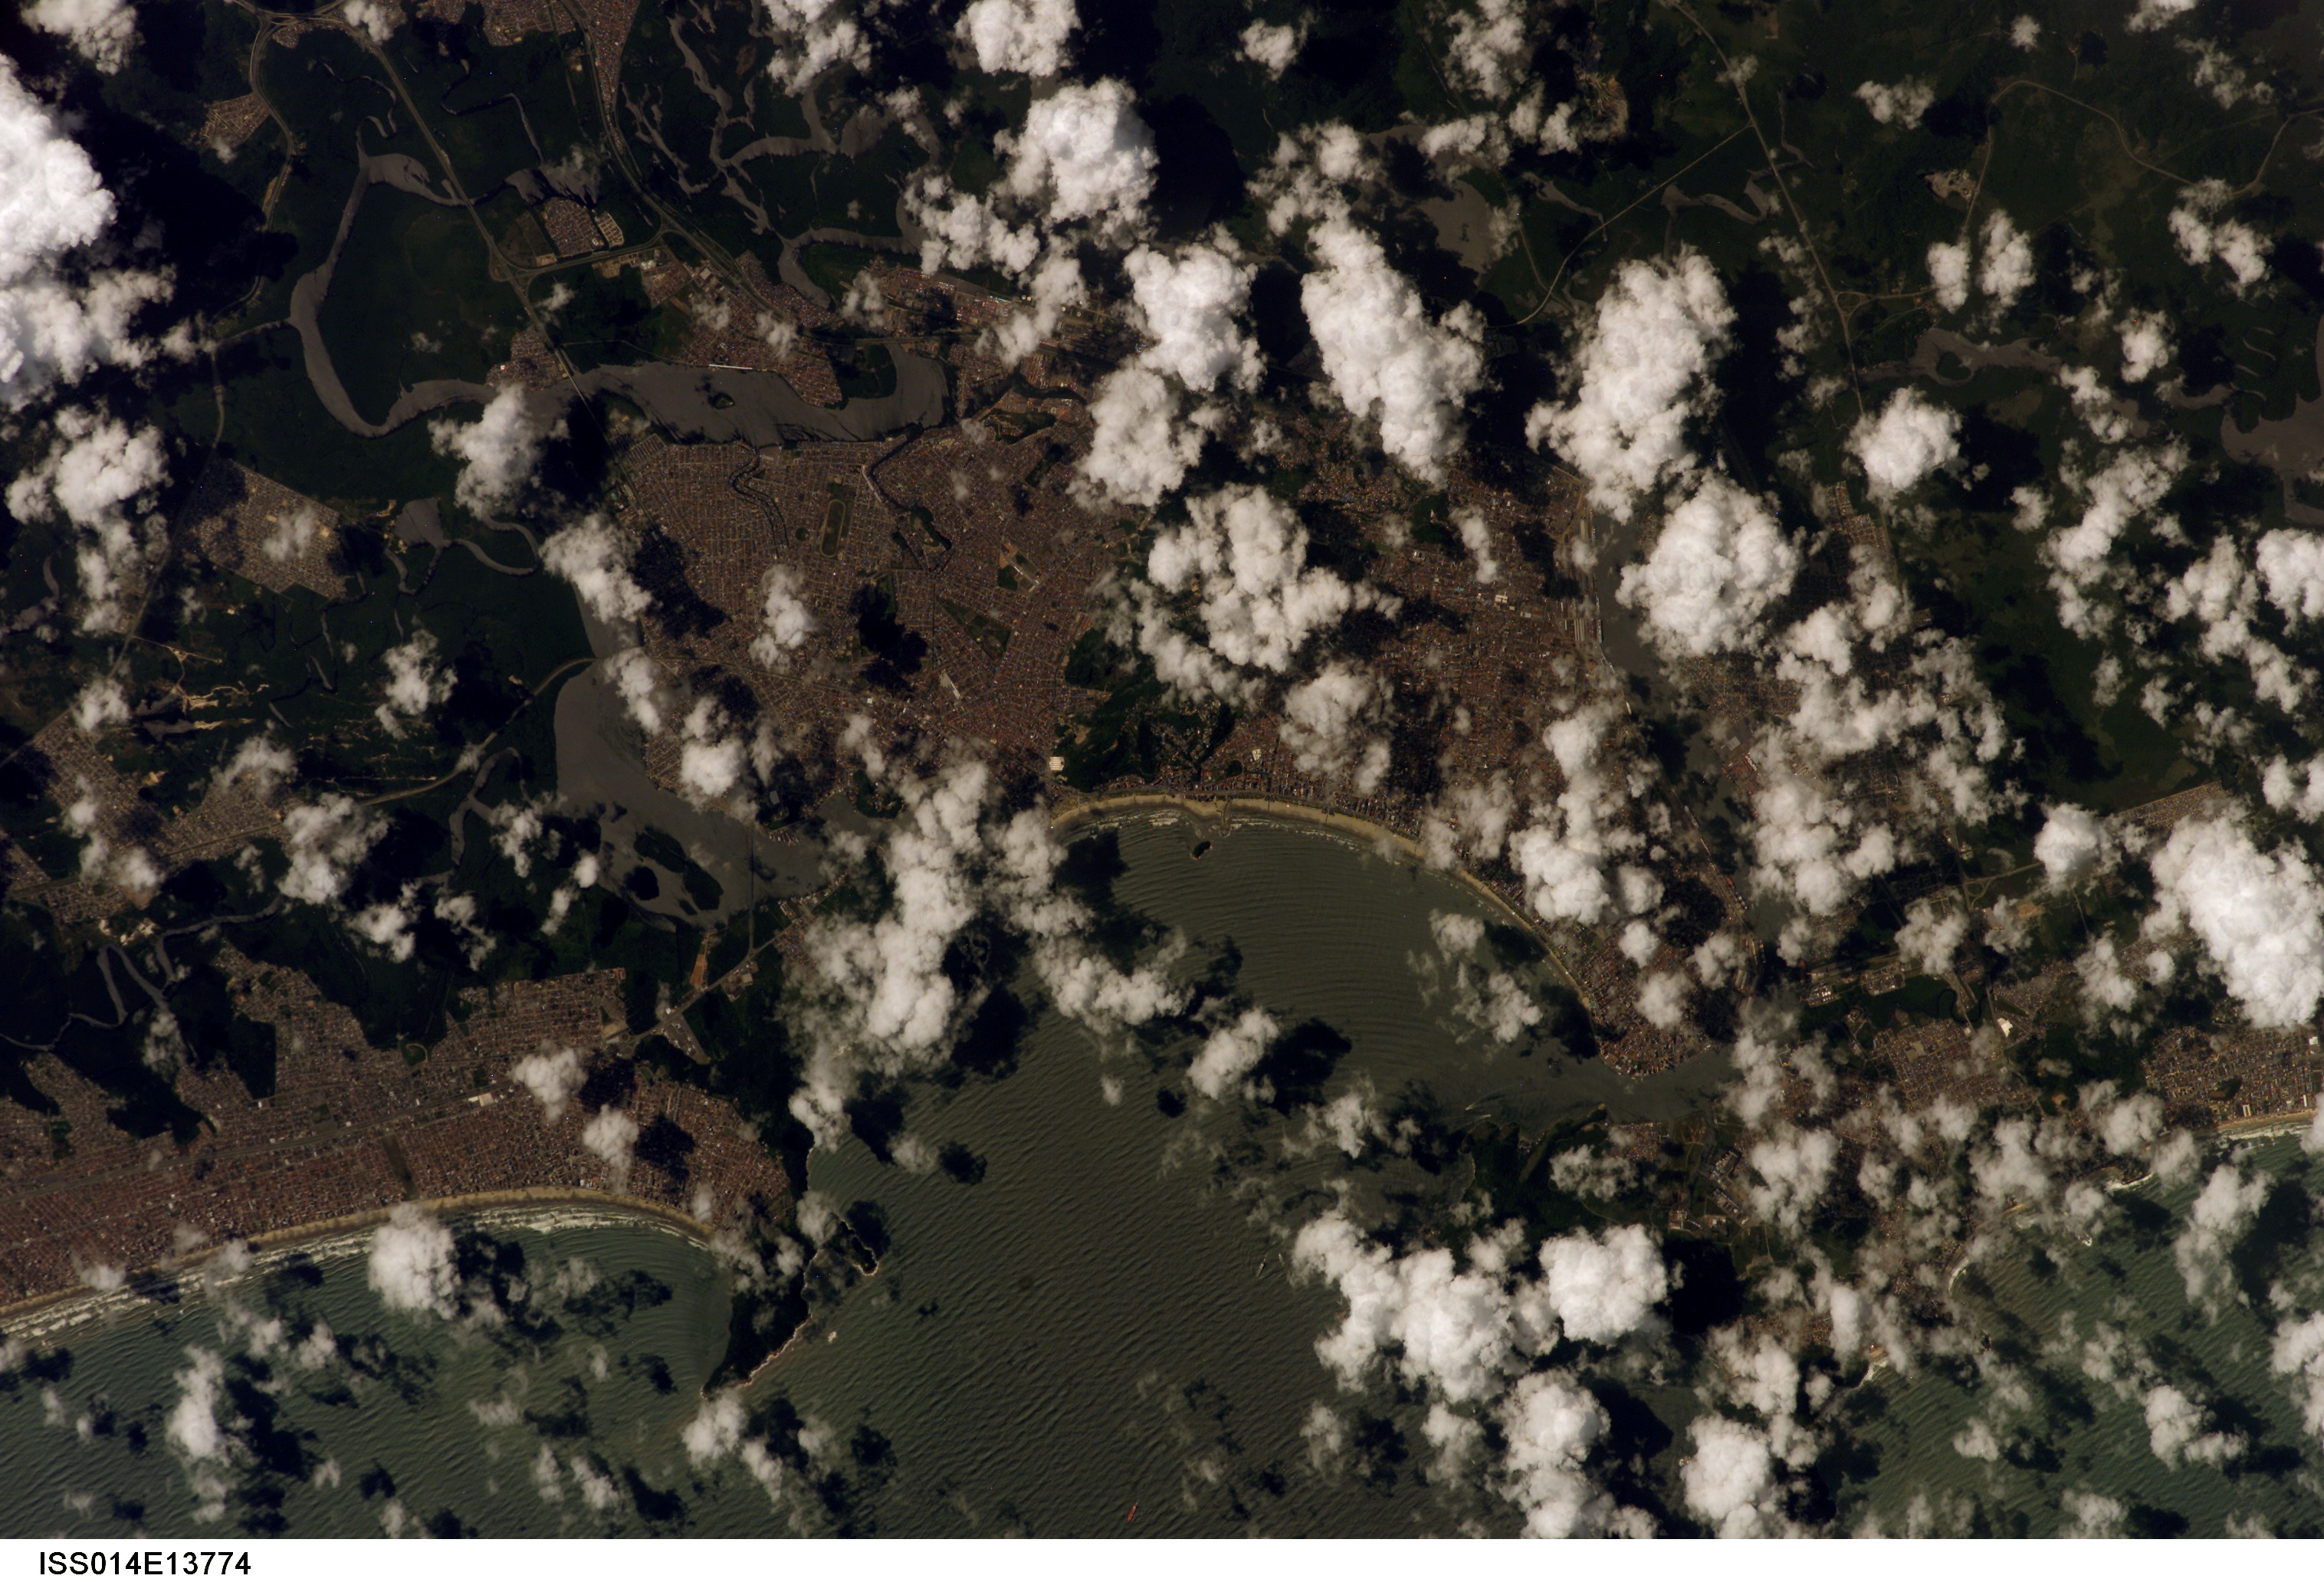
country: BRAZIL
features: SAO VICENTE, PRAIA GRANDE
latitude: -24.0
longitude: -46.4
